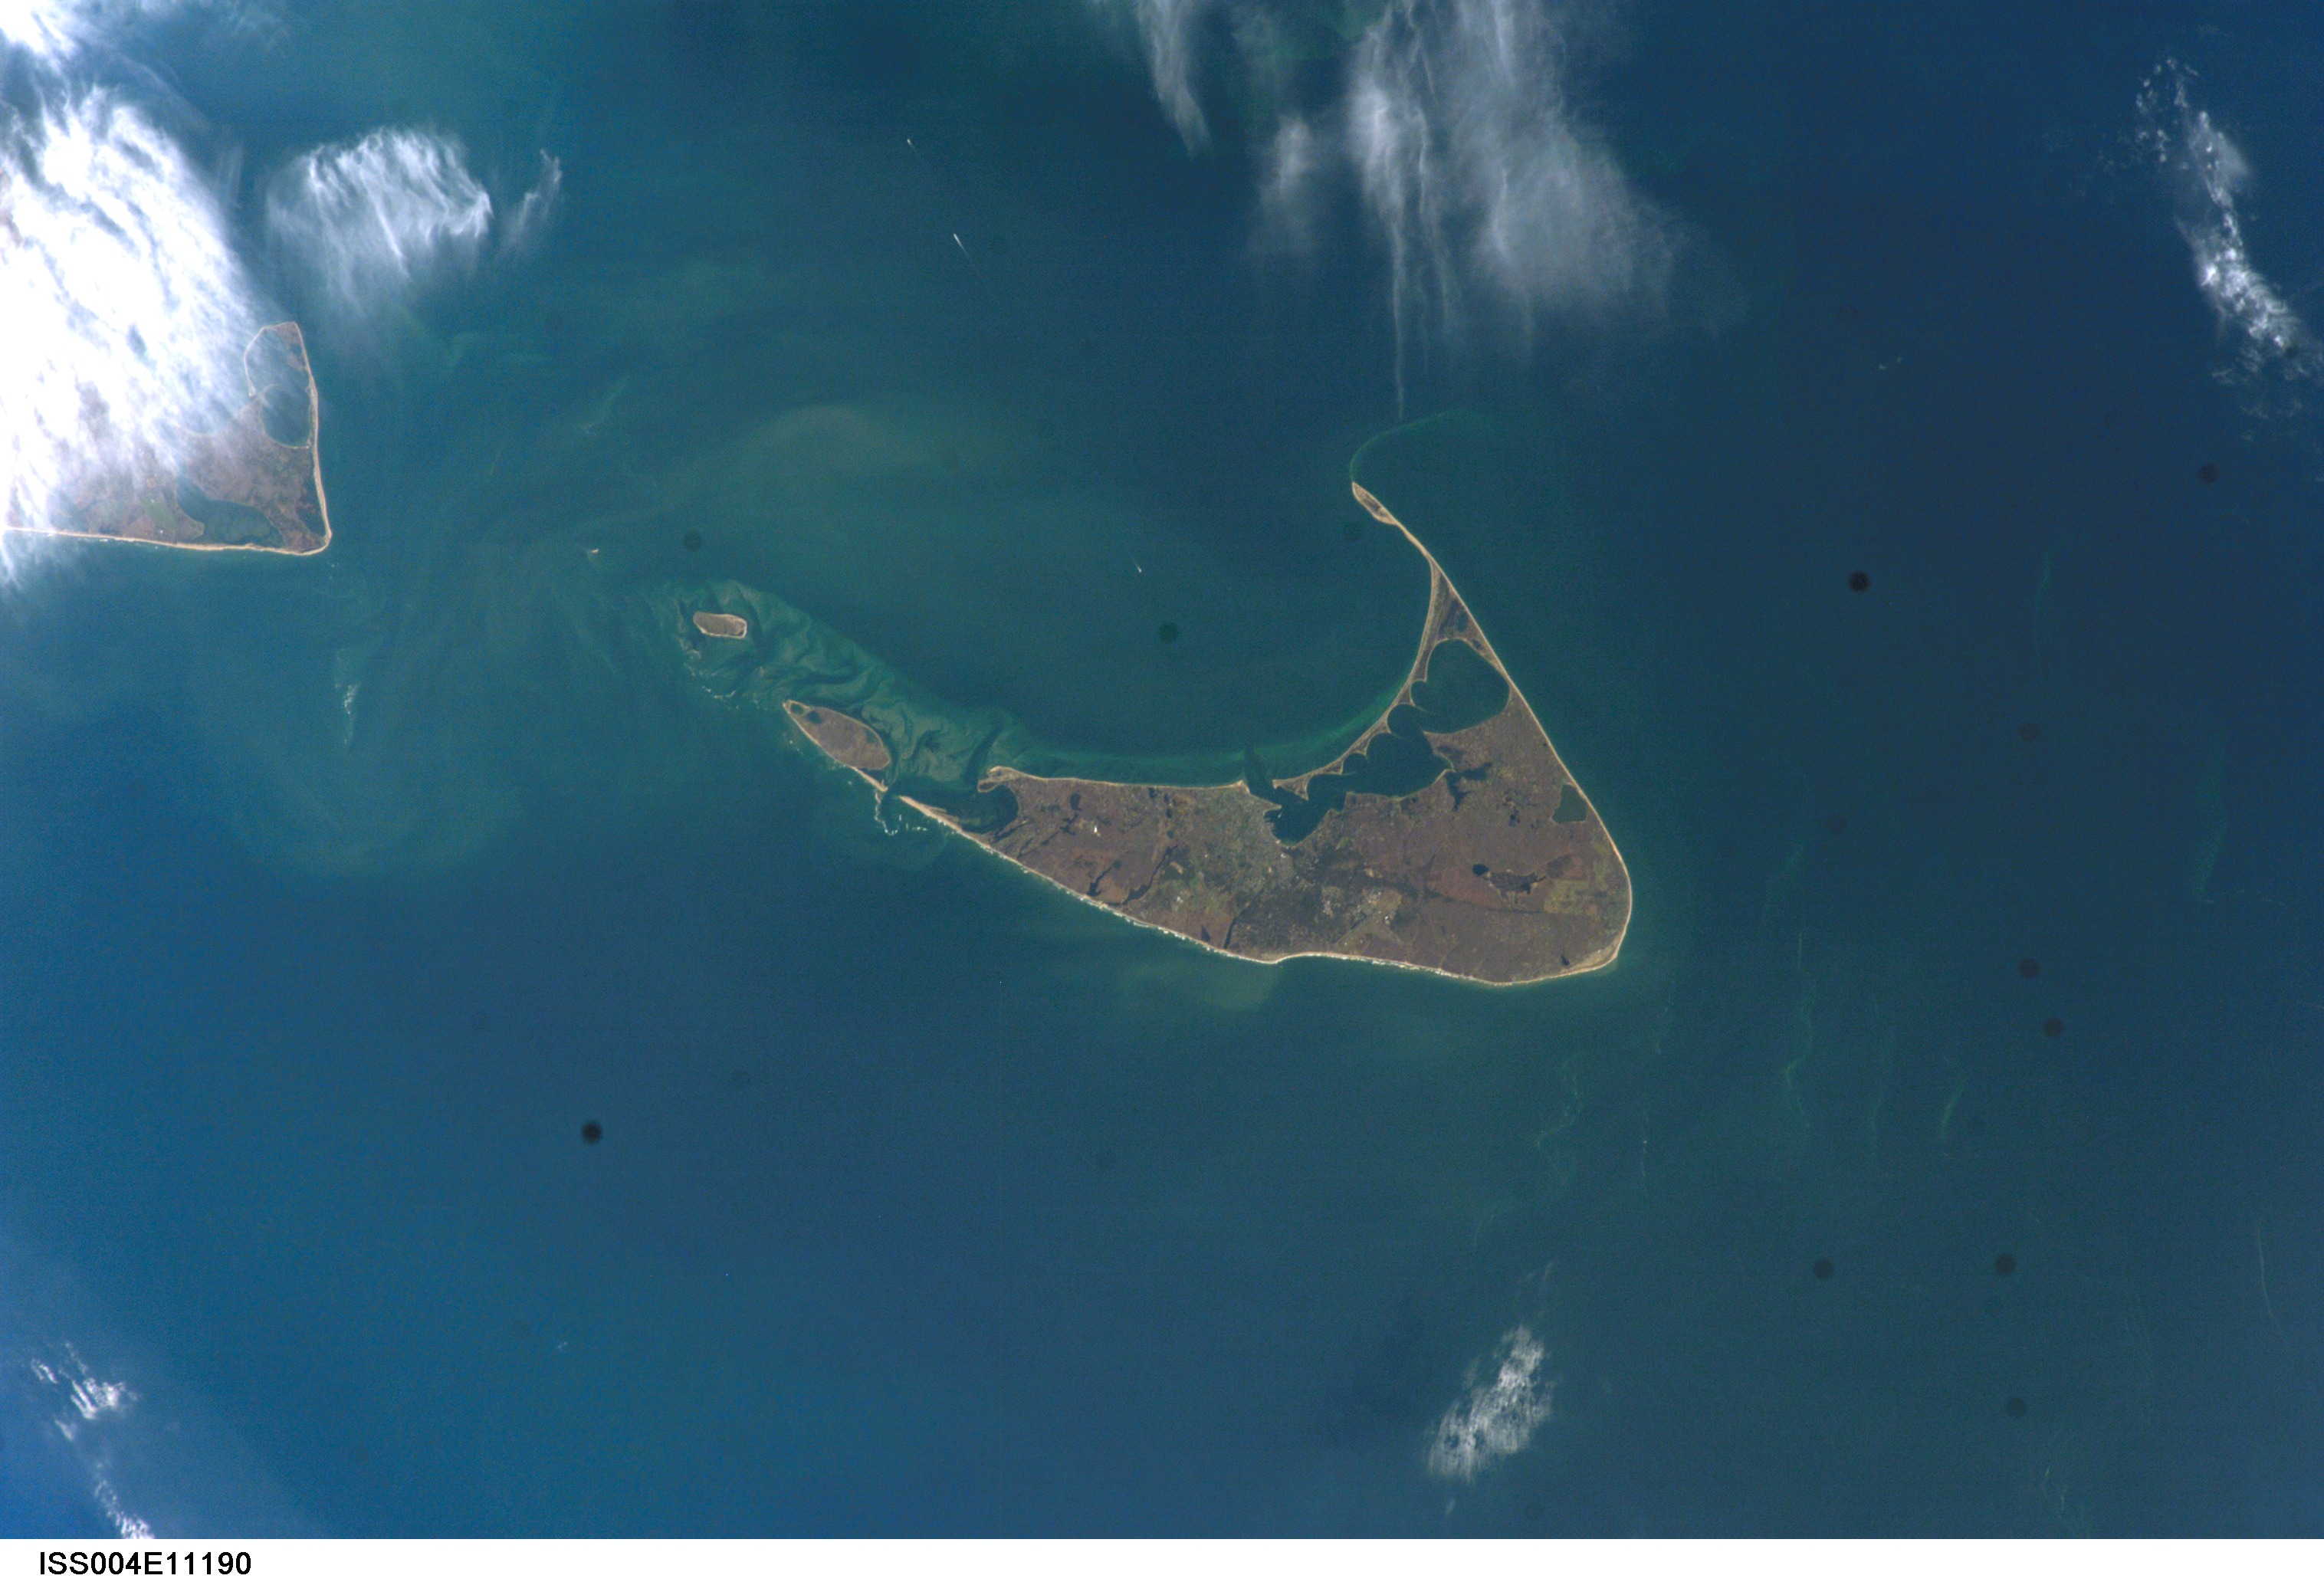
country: USA-MASSACHUSETTS
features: NANTUCKET ISLAND
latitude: 41.5
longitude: -70.0
